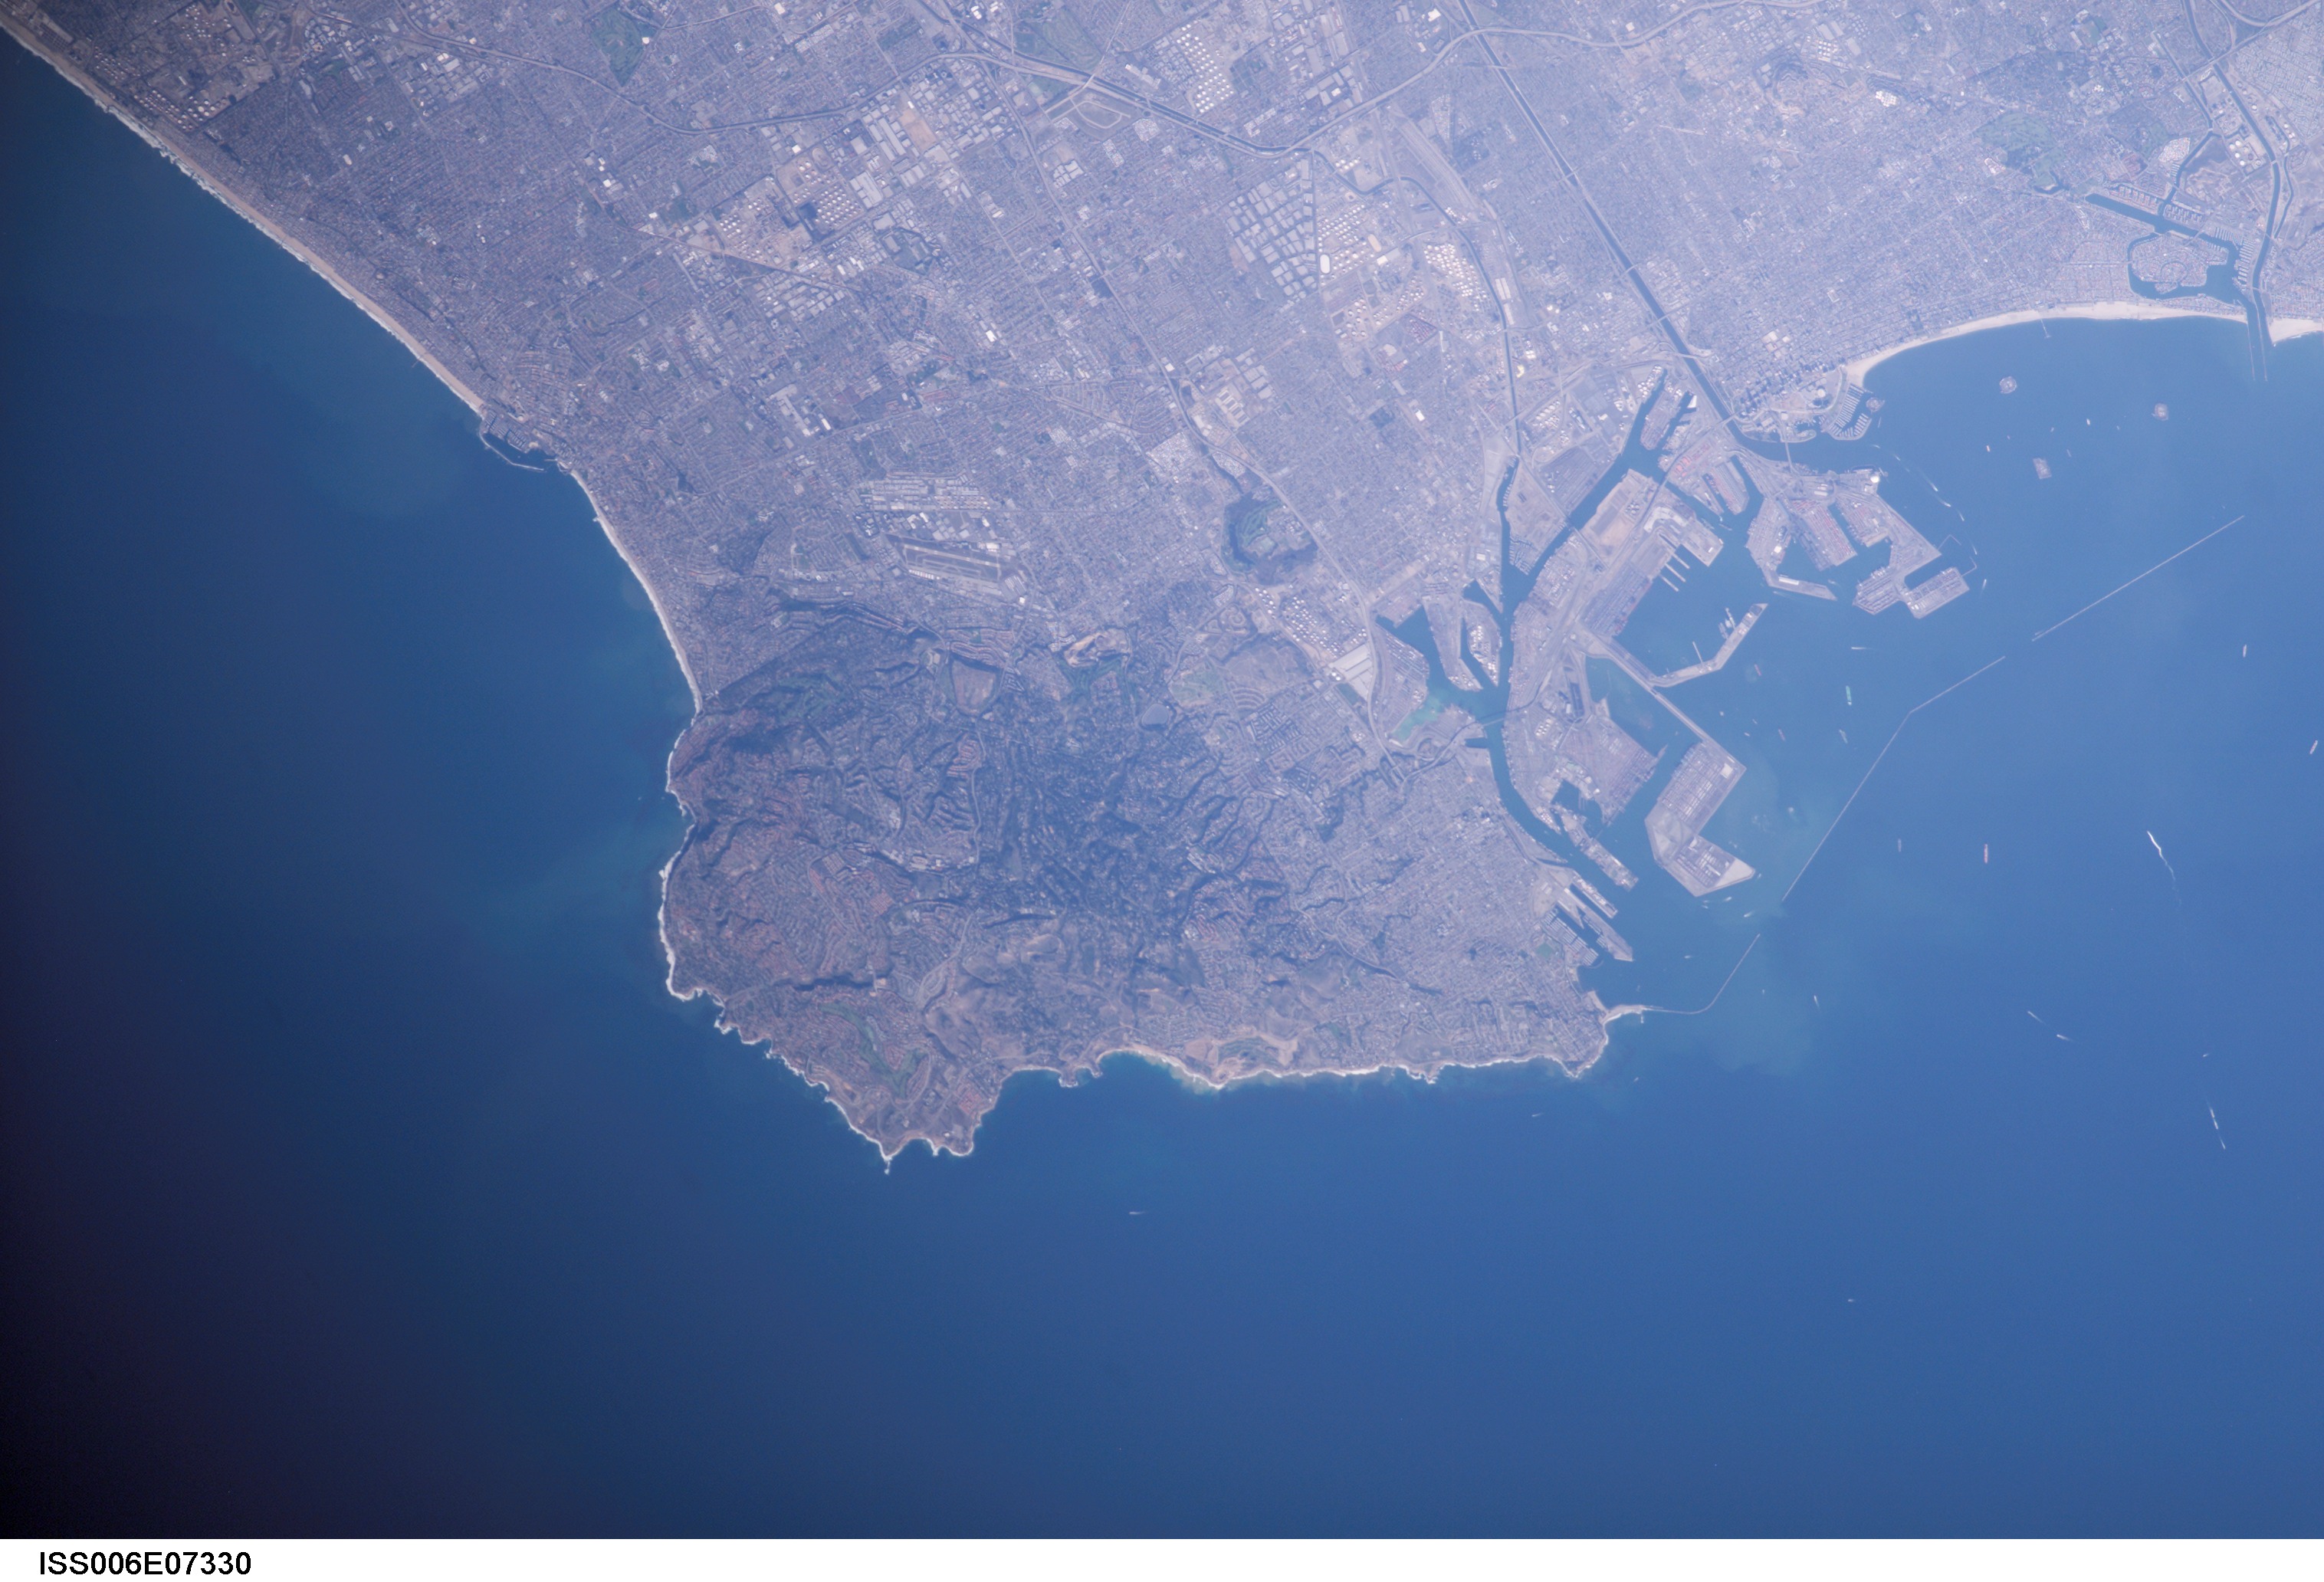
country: USA-CALIFORNIA
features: SAN PEDRO, POINT VICENTE
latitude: 34.0
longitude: -118.5
